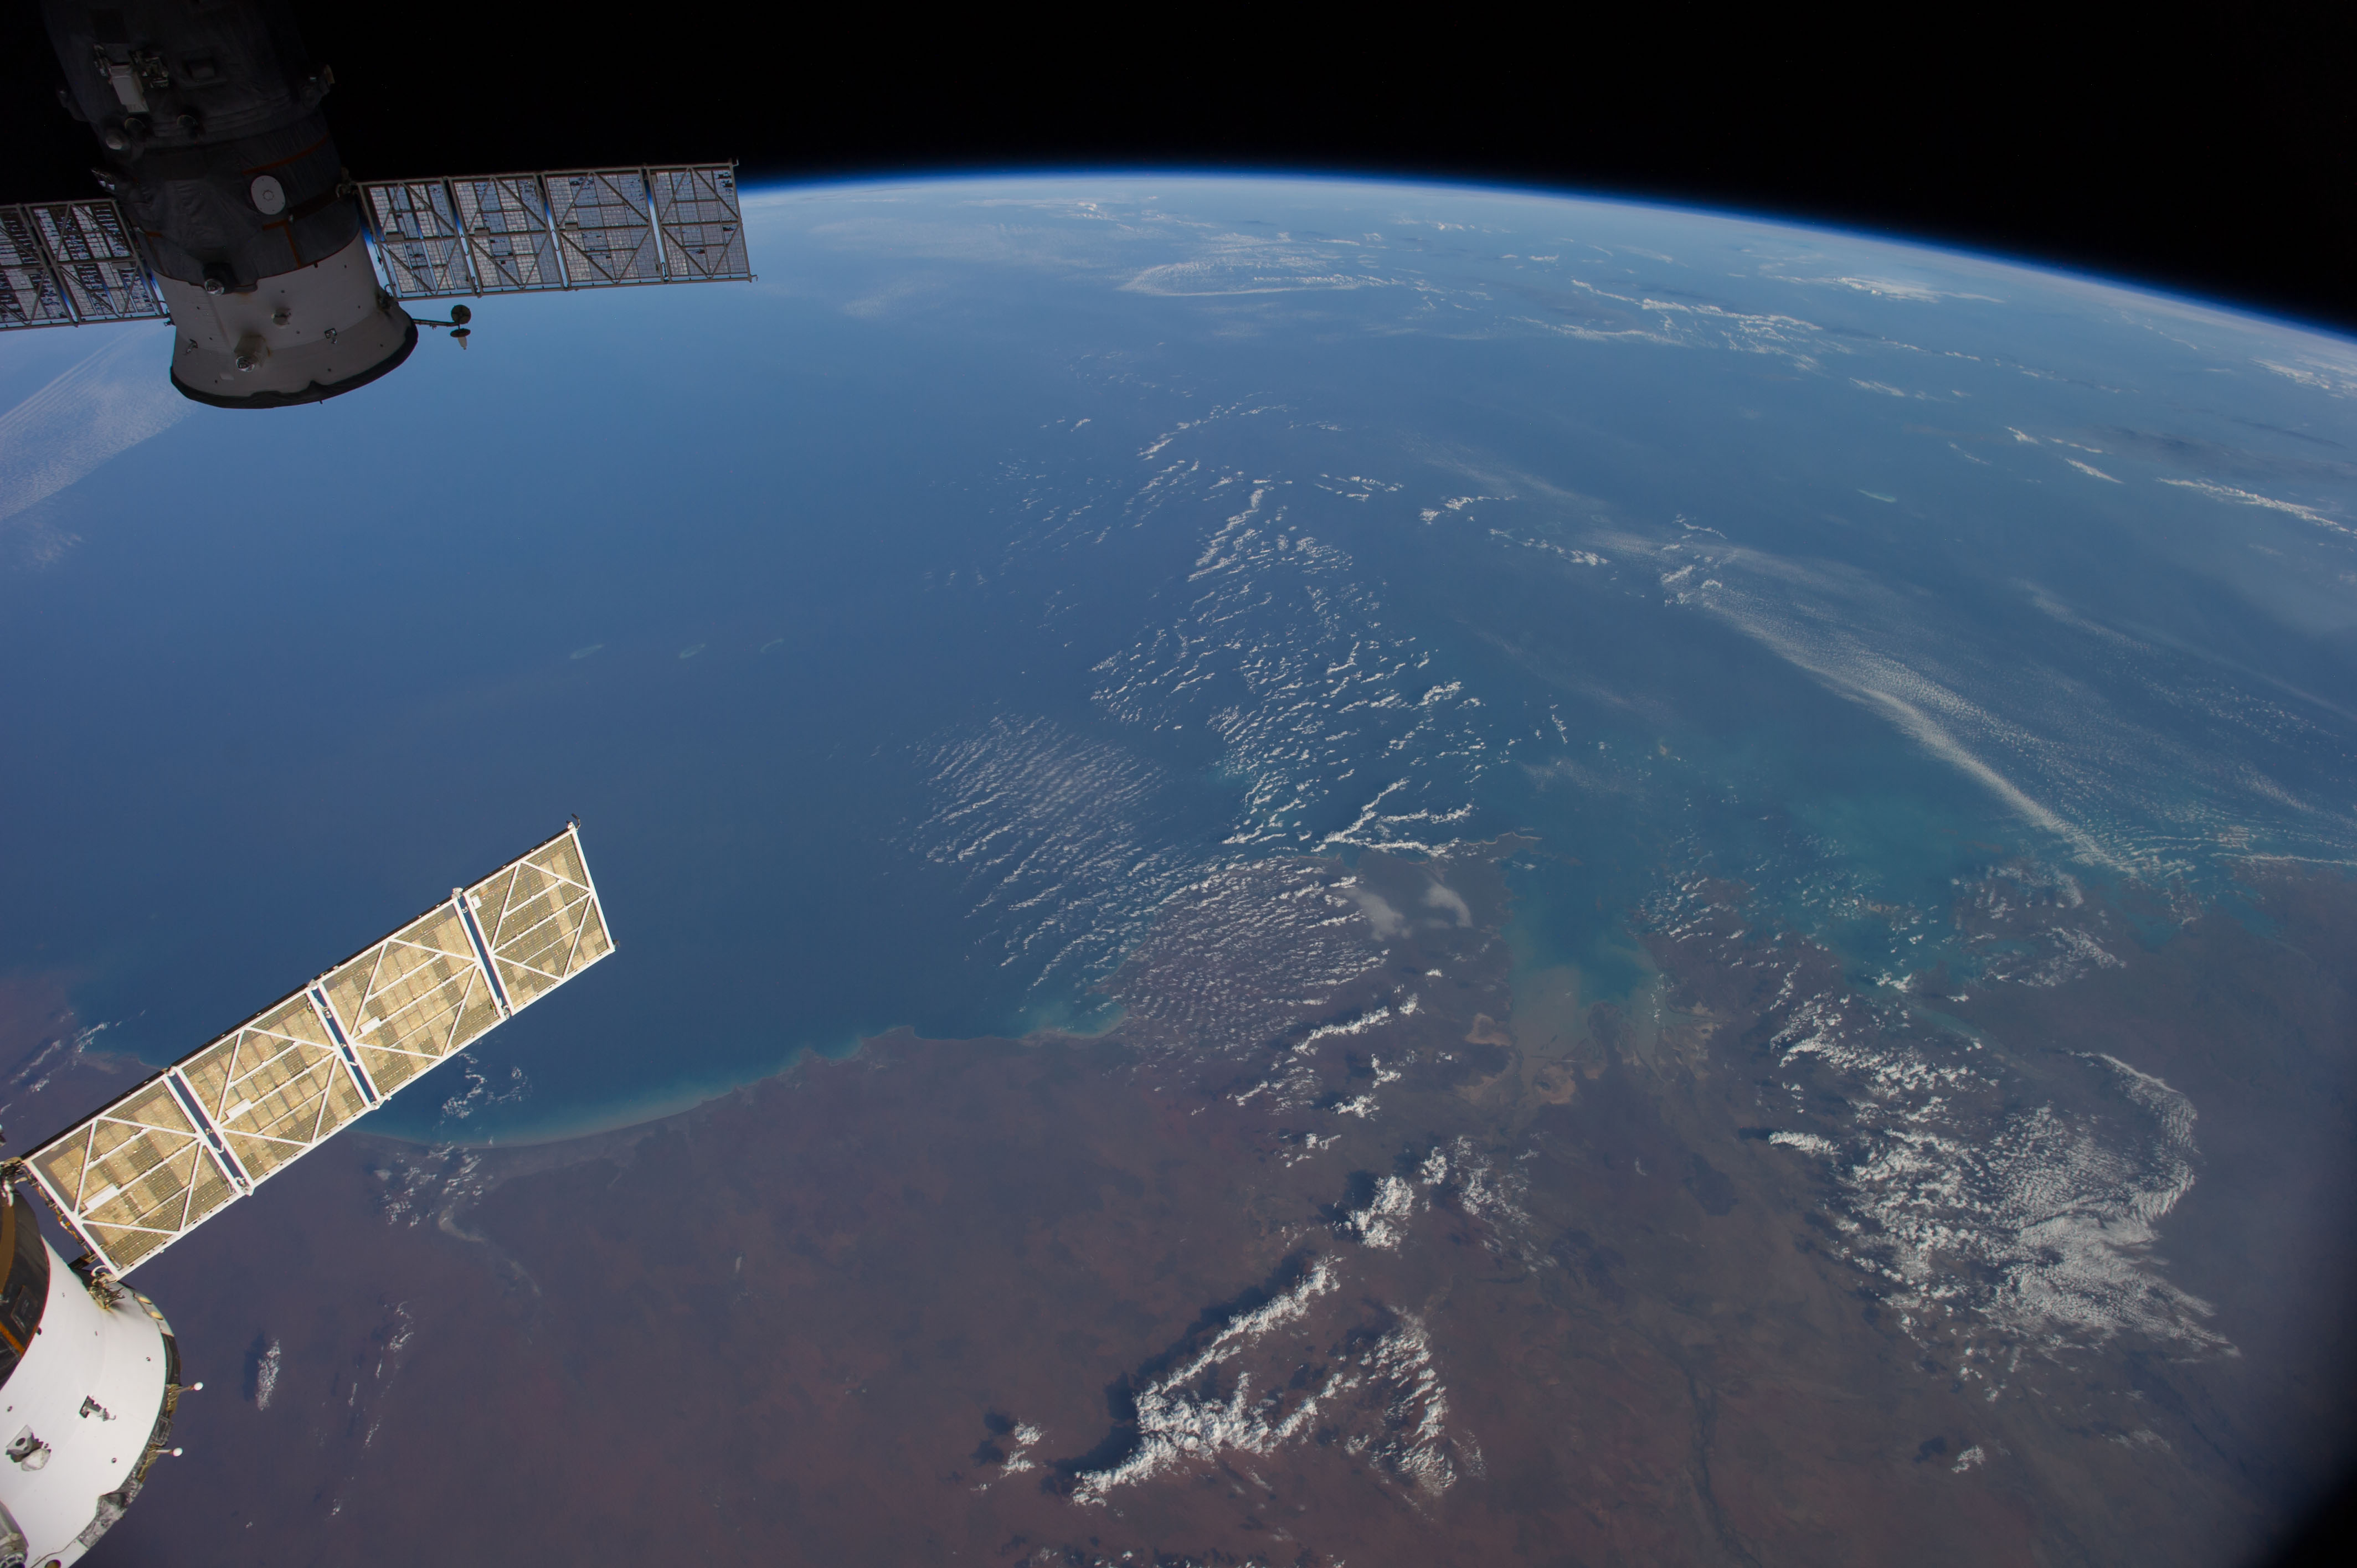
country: AUSTRALIA-WA
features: INDIAN O., KING SOUND, ATMOSPHERIC LIMB
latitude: -17.5
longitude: 122.0
